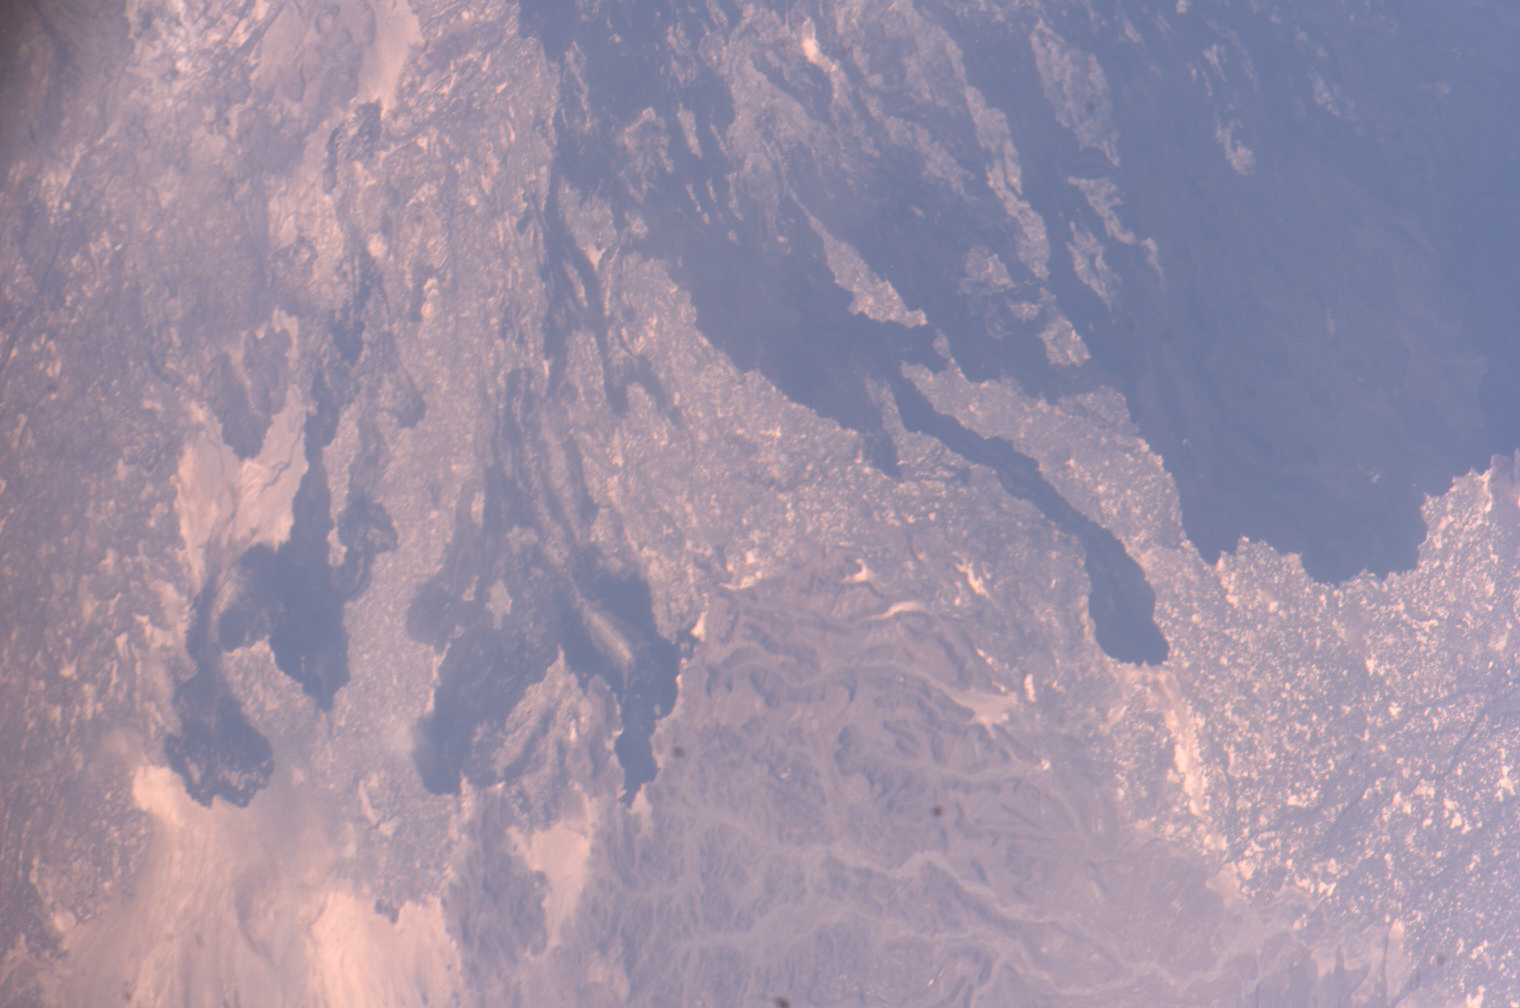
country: ETHIOPIA
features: AFAR DEPRESSION, VOLCANIC ROCKS
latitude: 12.7
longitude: 40.7
